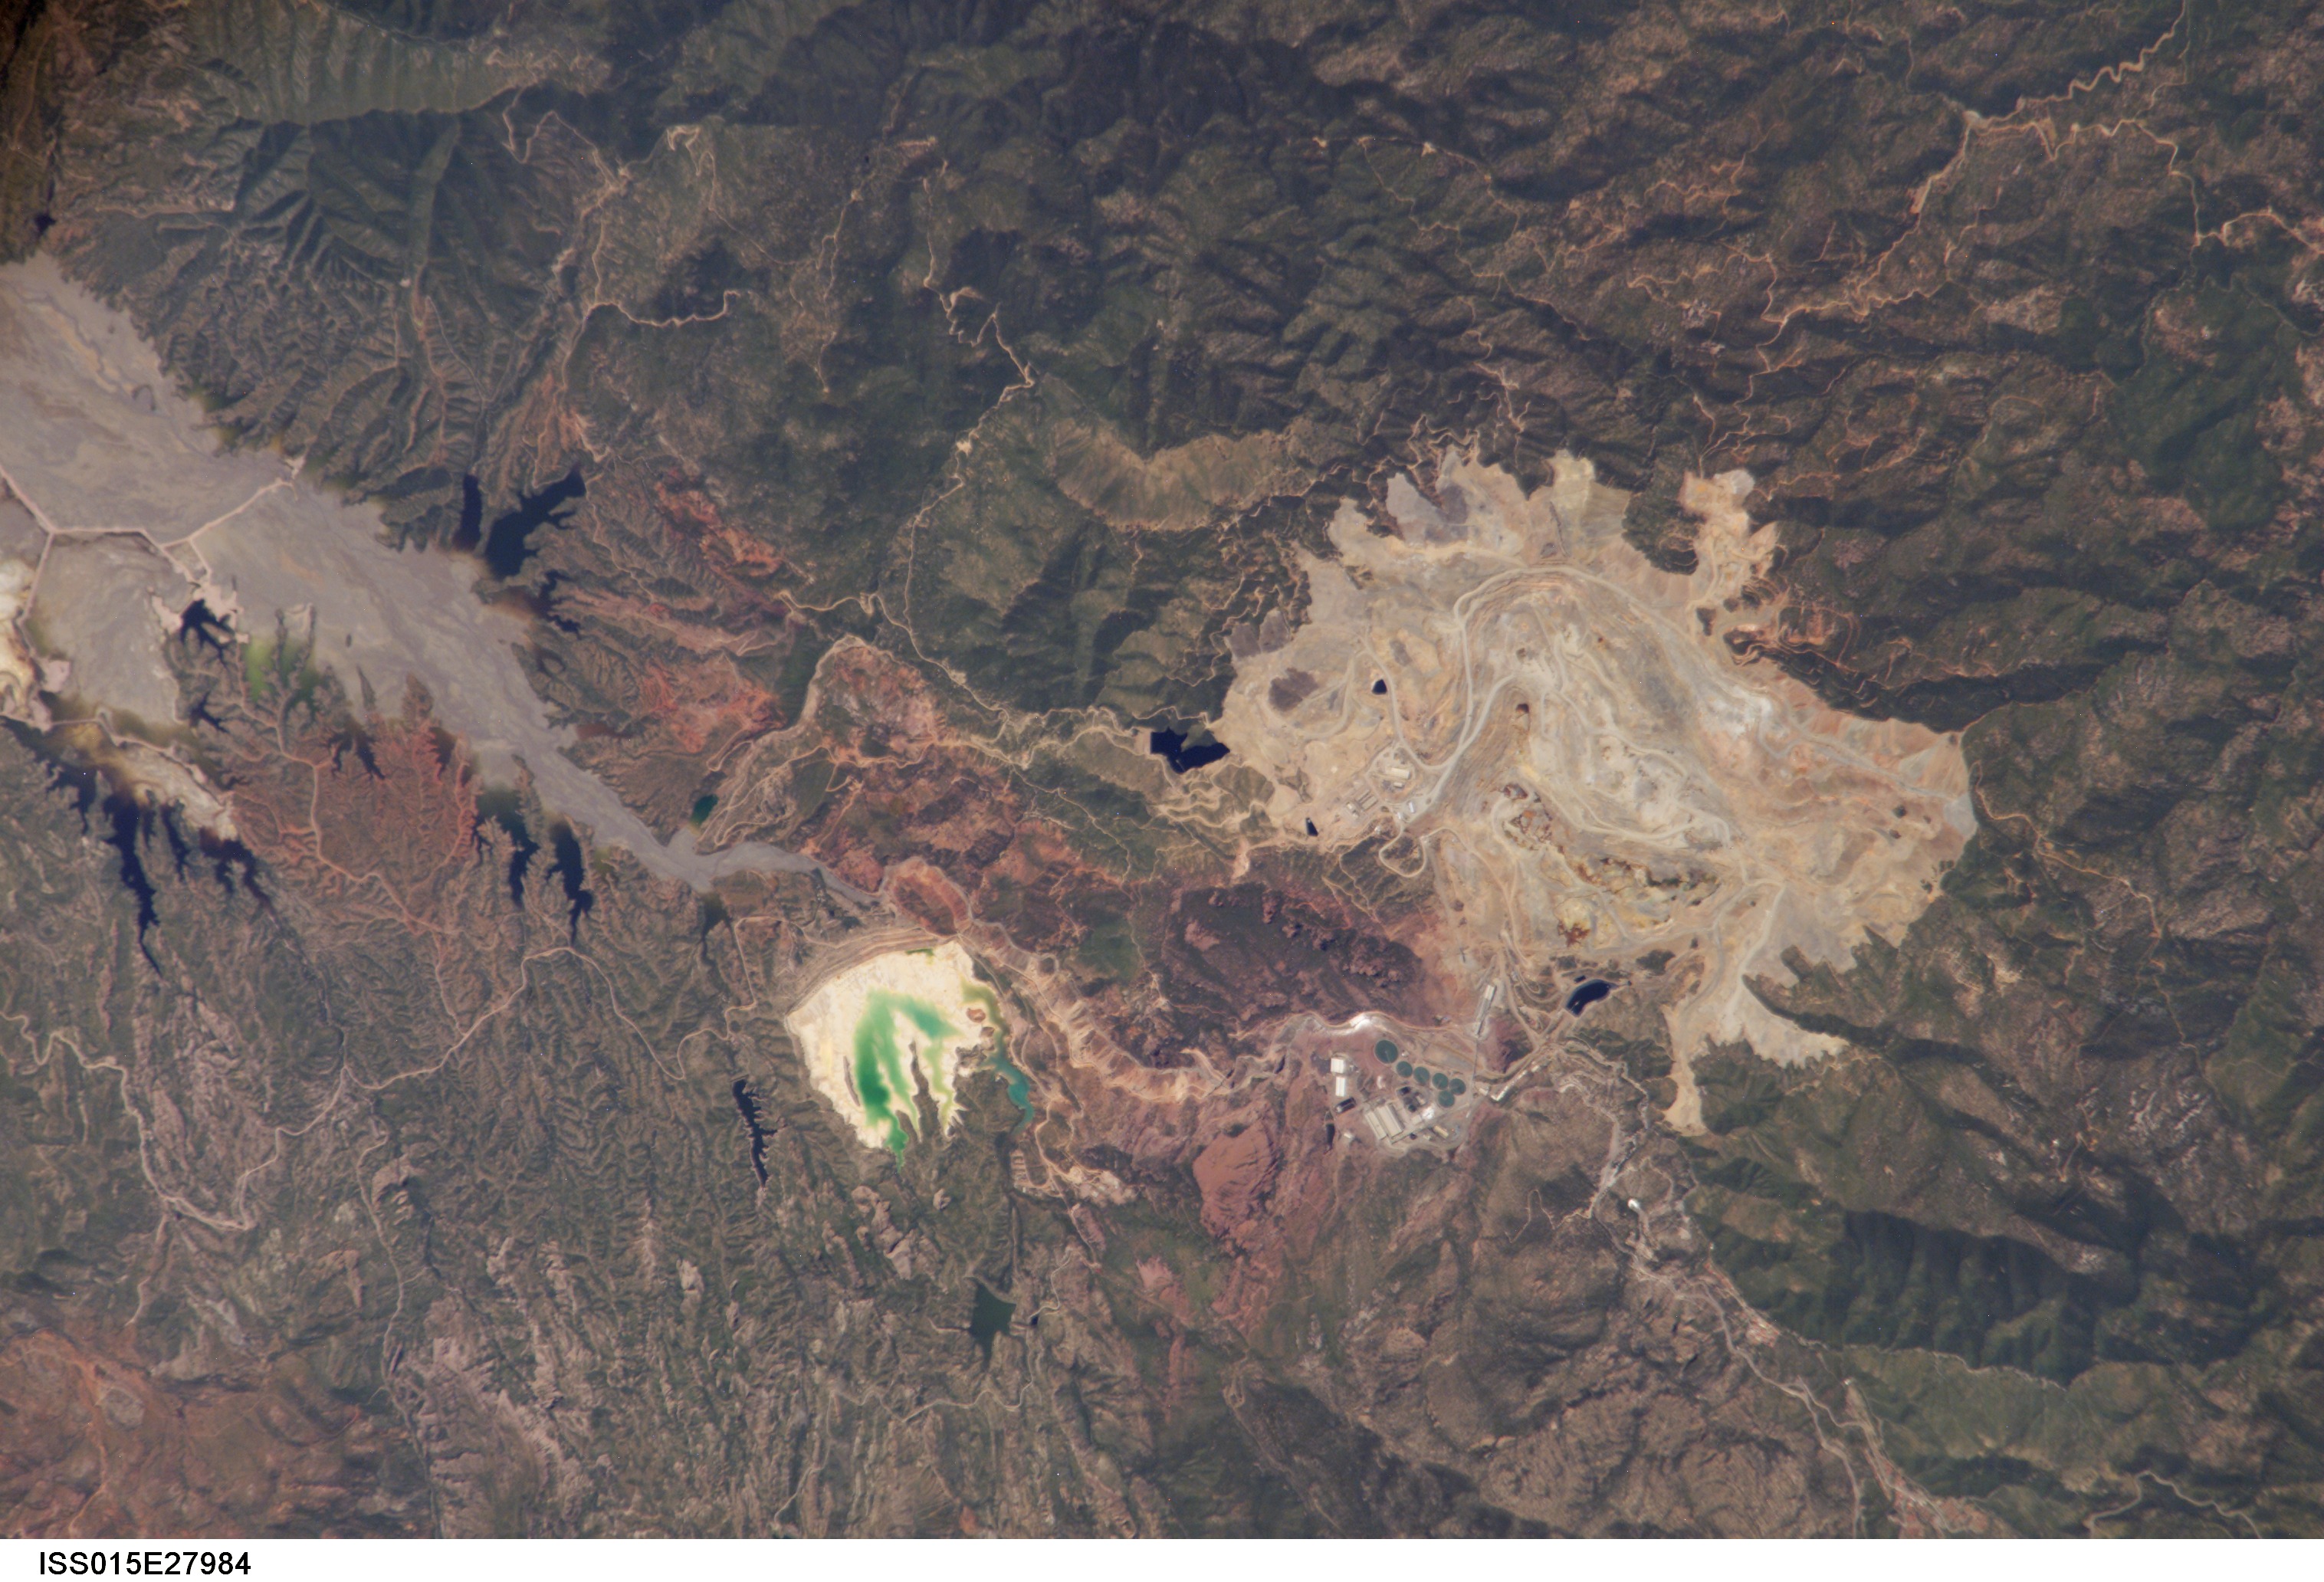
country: MEXICO
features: MINING, LAKES E. OF NACOZARI
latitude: 30.3
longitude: -109.5
